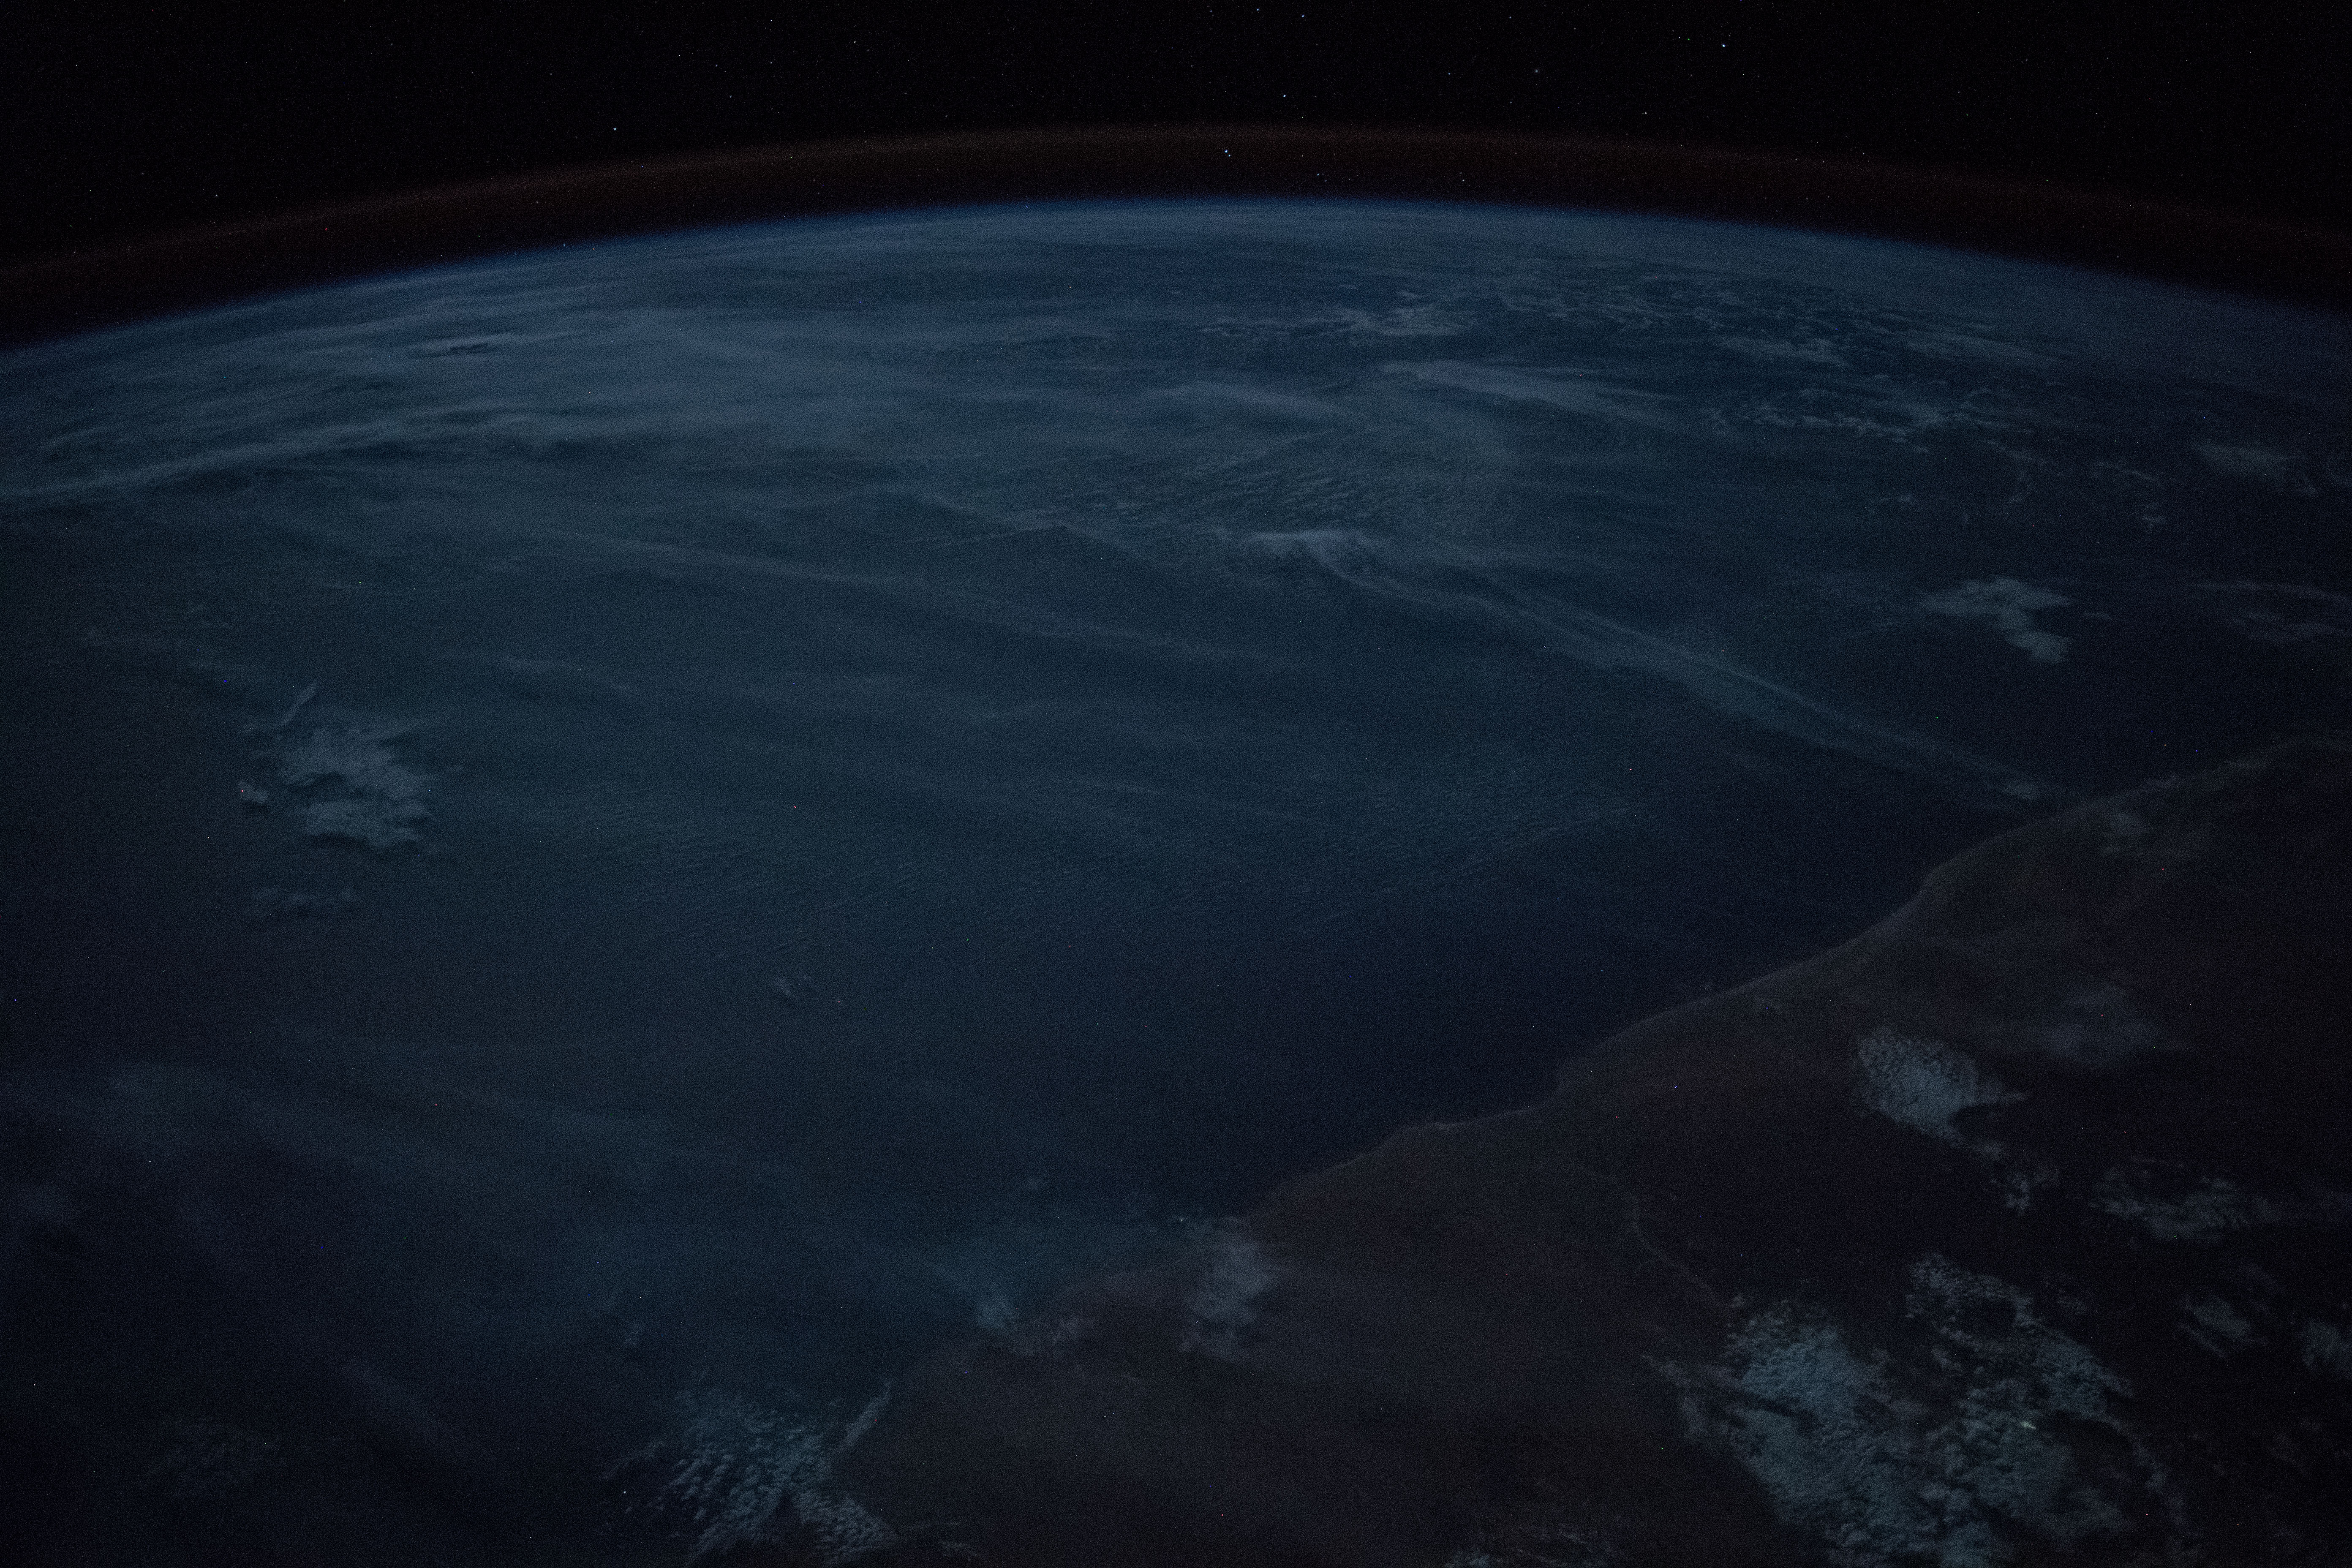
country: SOMALIA
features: EYL CITY, EYL PARK, BANDAR BEYLA TOWN, HAFUN TOWN, NIGHT, EARTH LIMB
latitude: 6.7
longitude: 51.0
